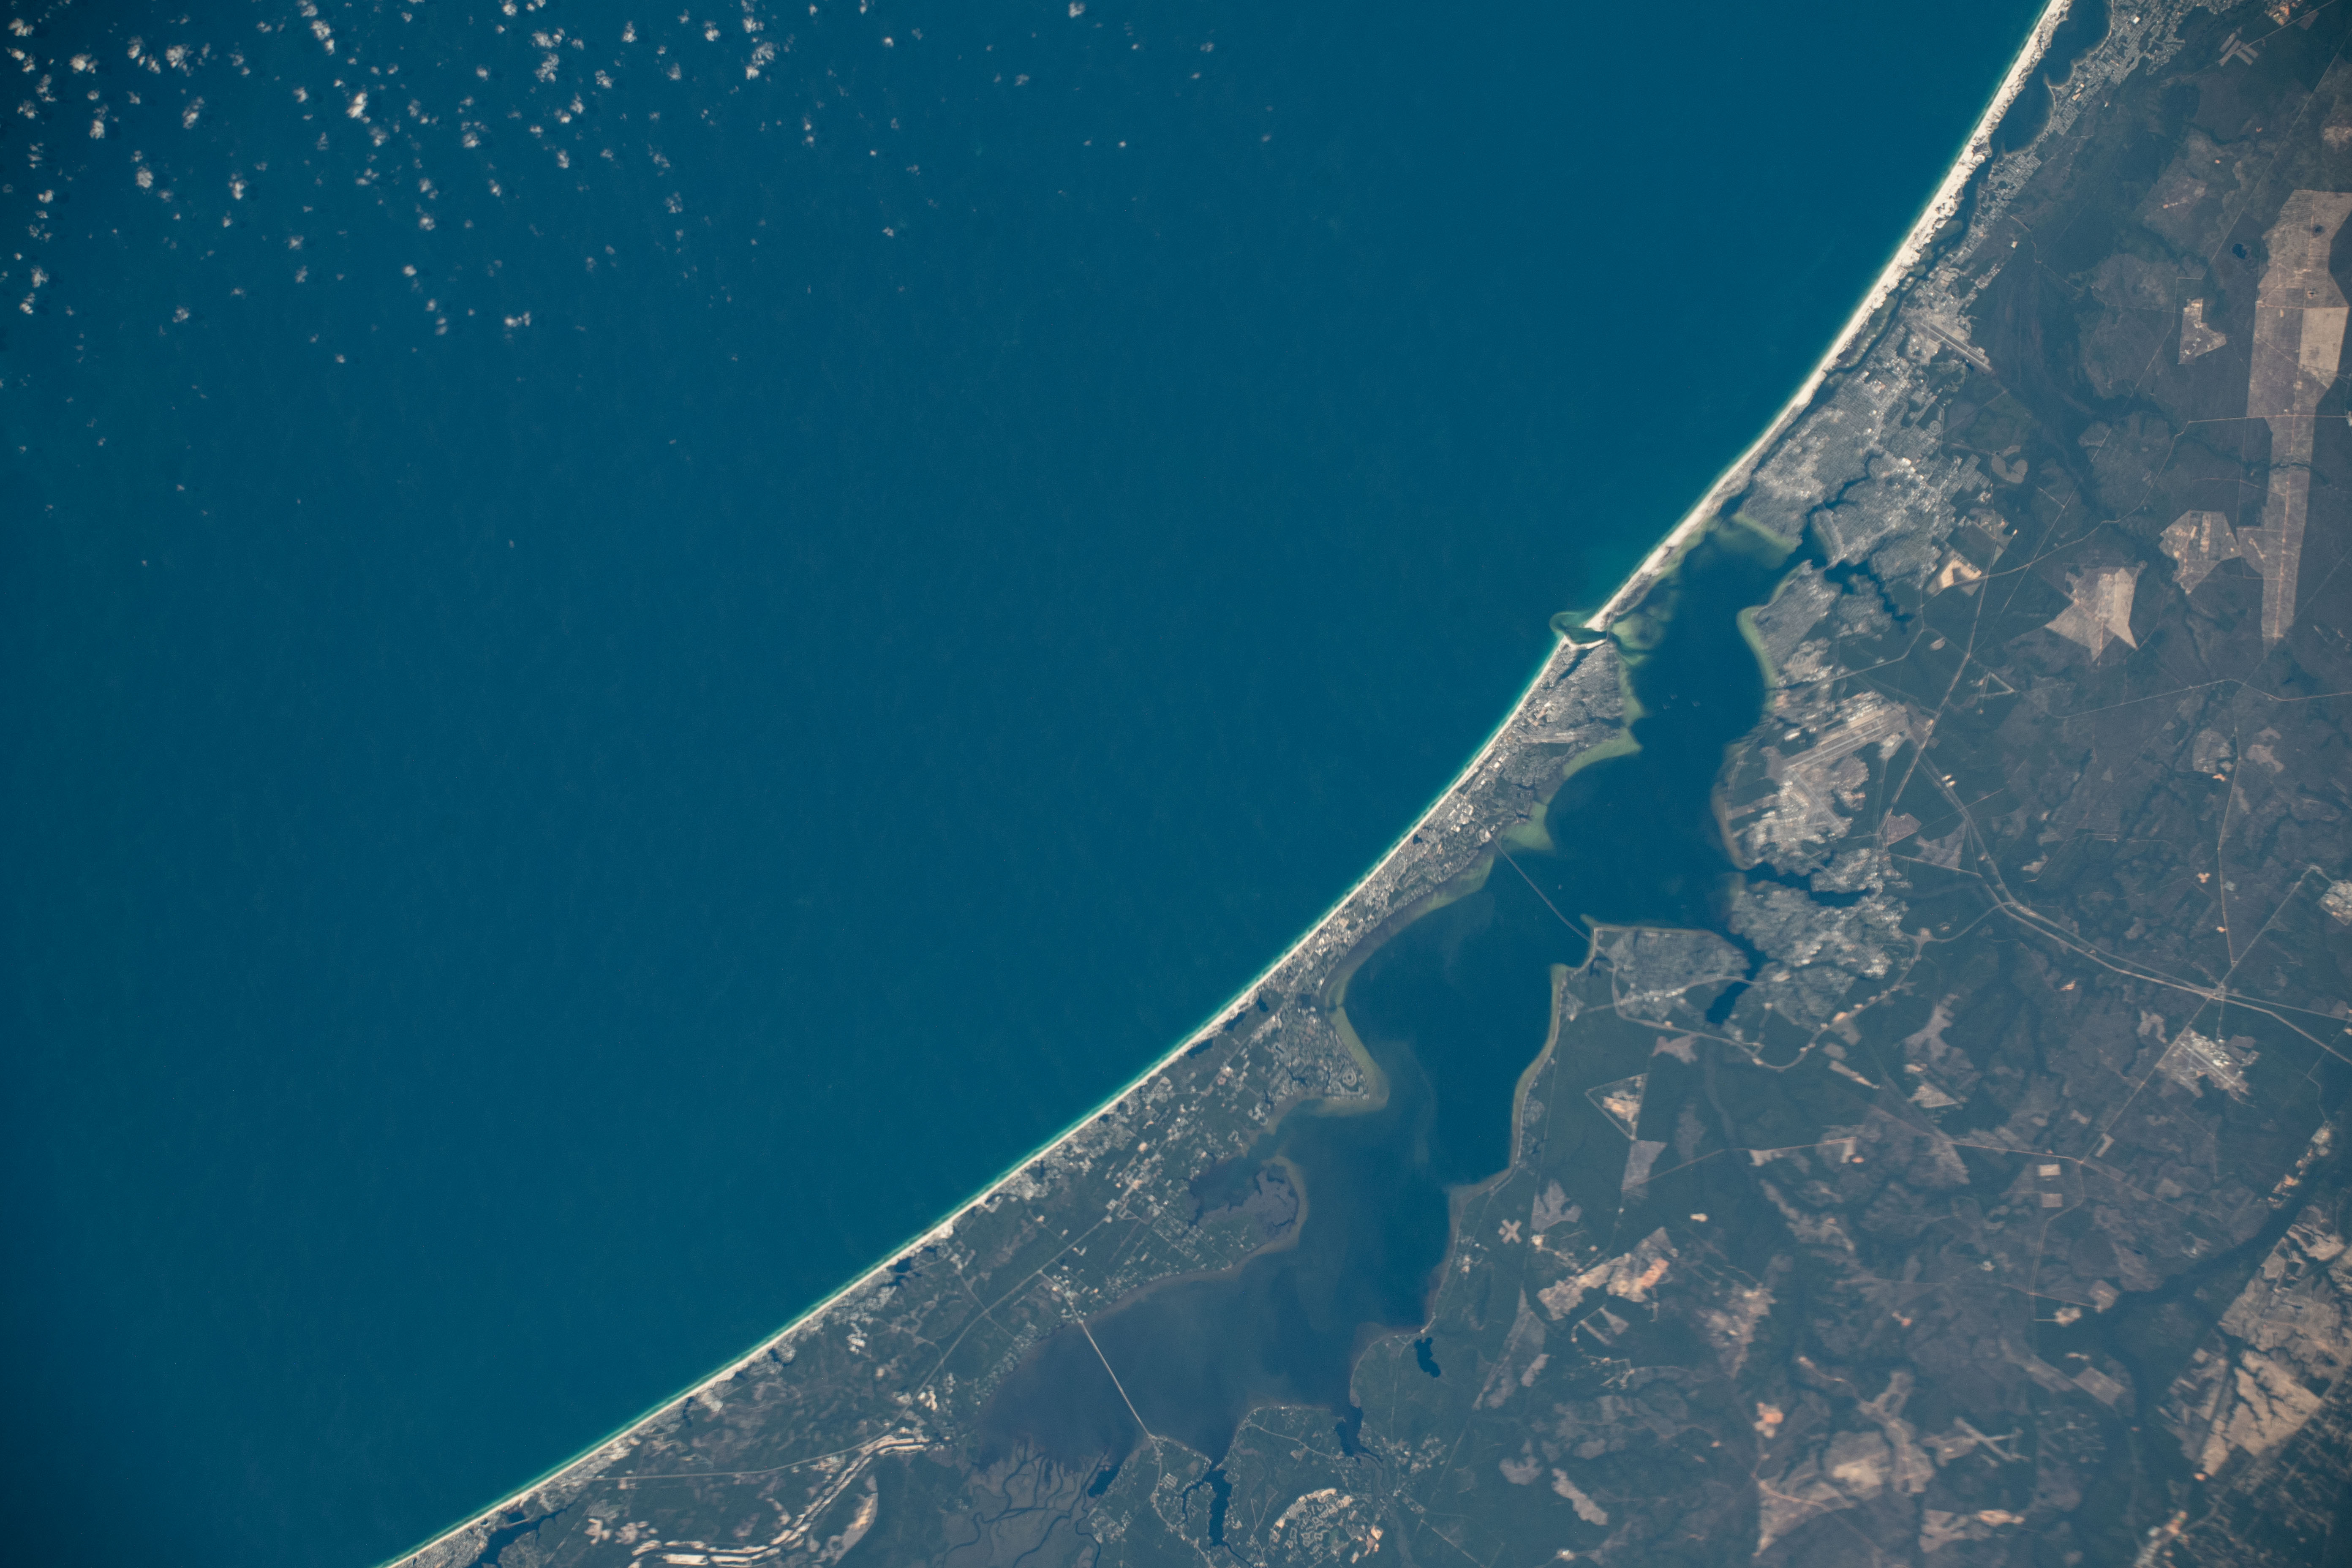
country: USA-FLORIDA
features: CHOCTAWHATCHEE BAY, SANTA ROSA BEACH
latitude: 30.4
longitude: -86.4
